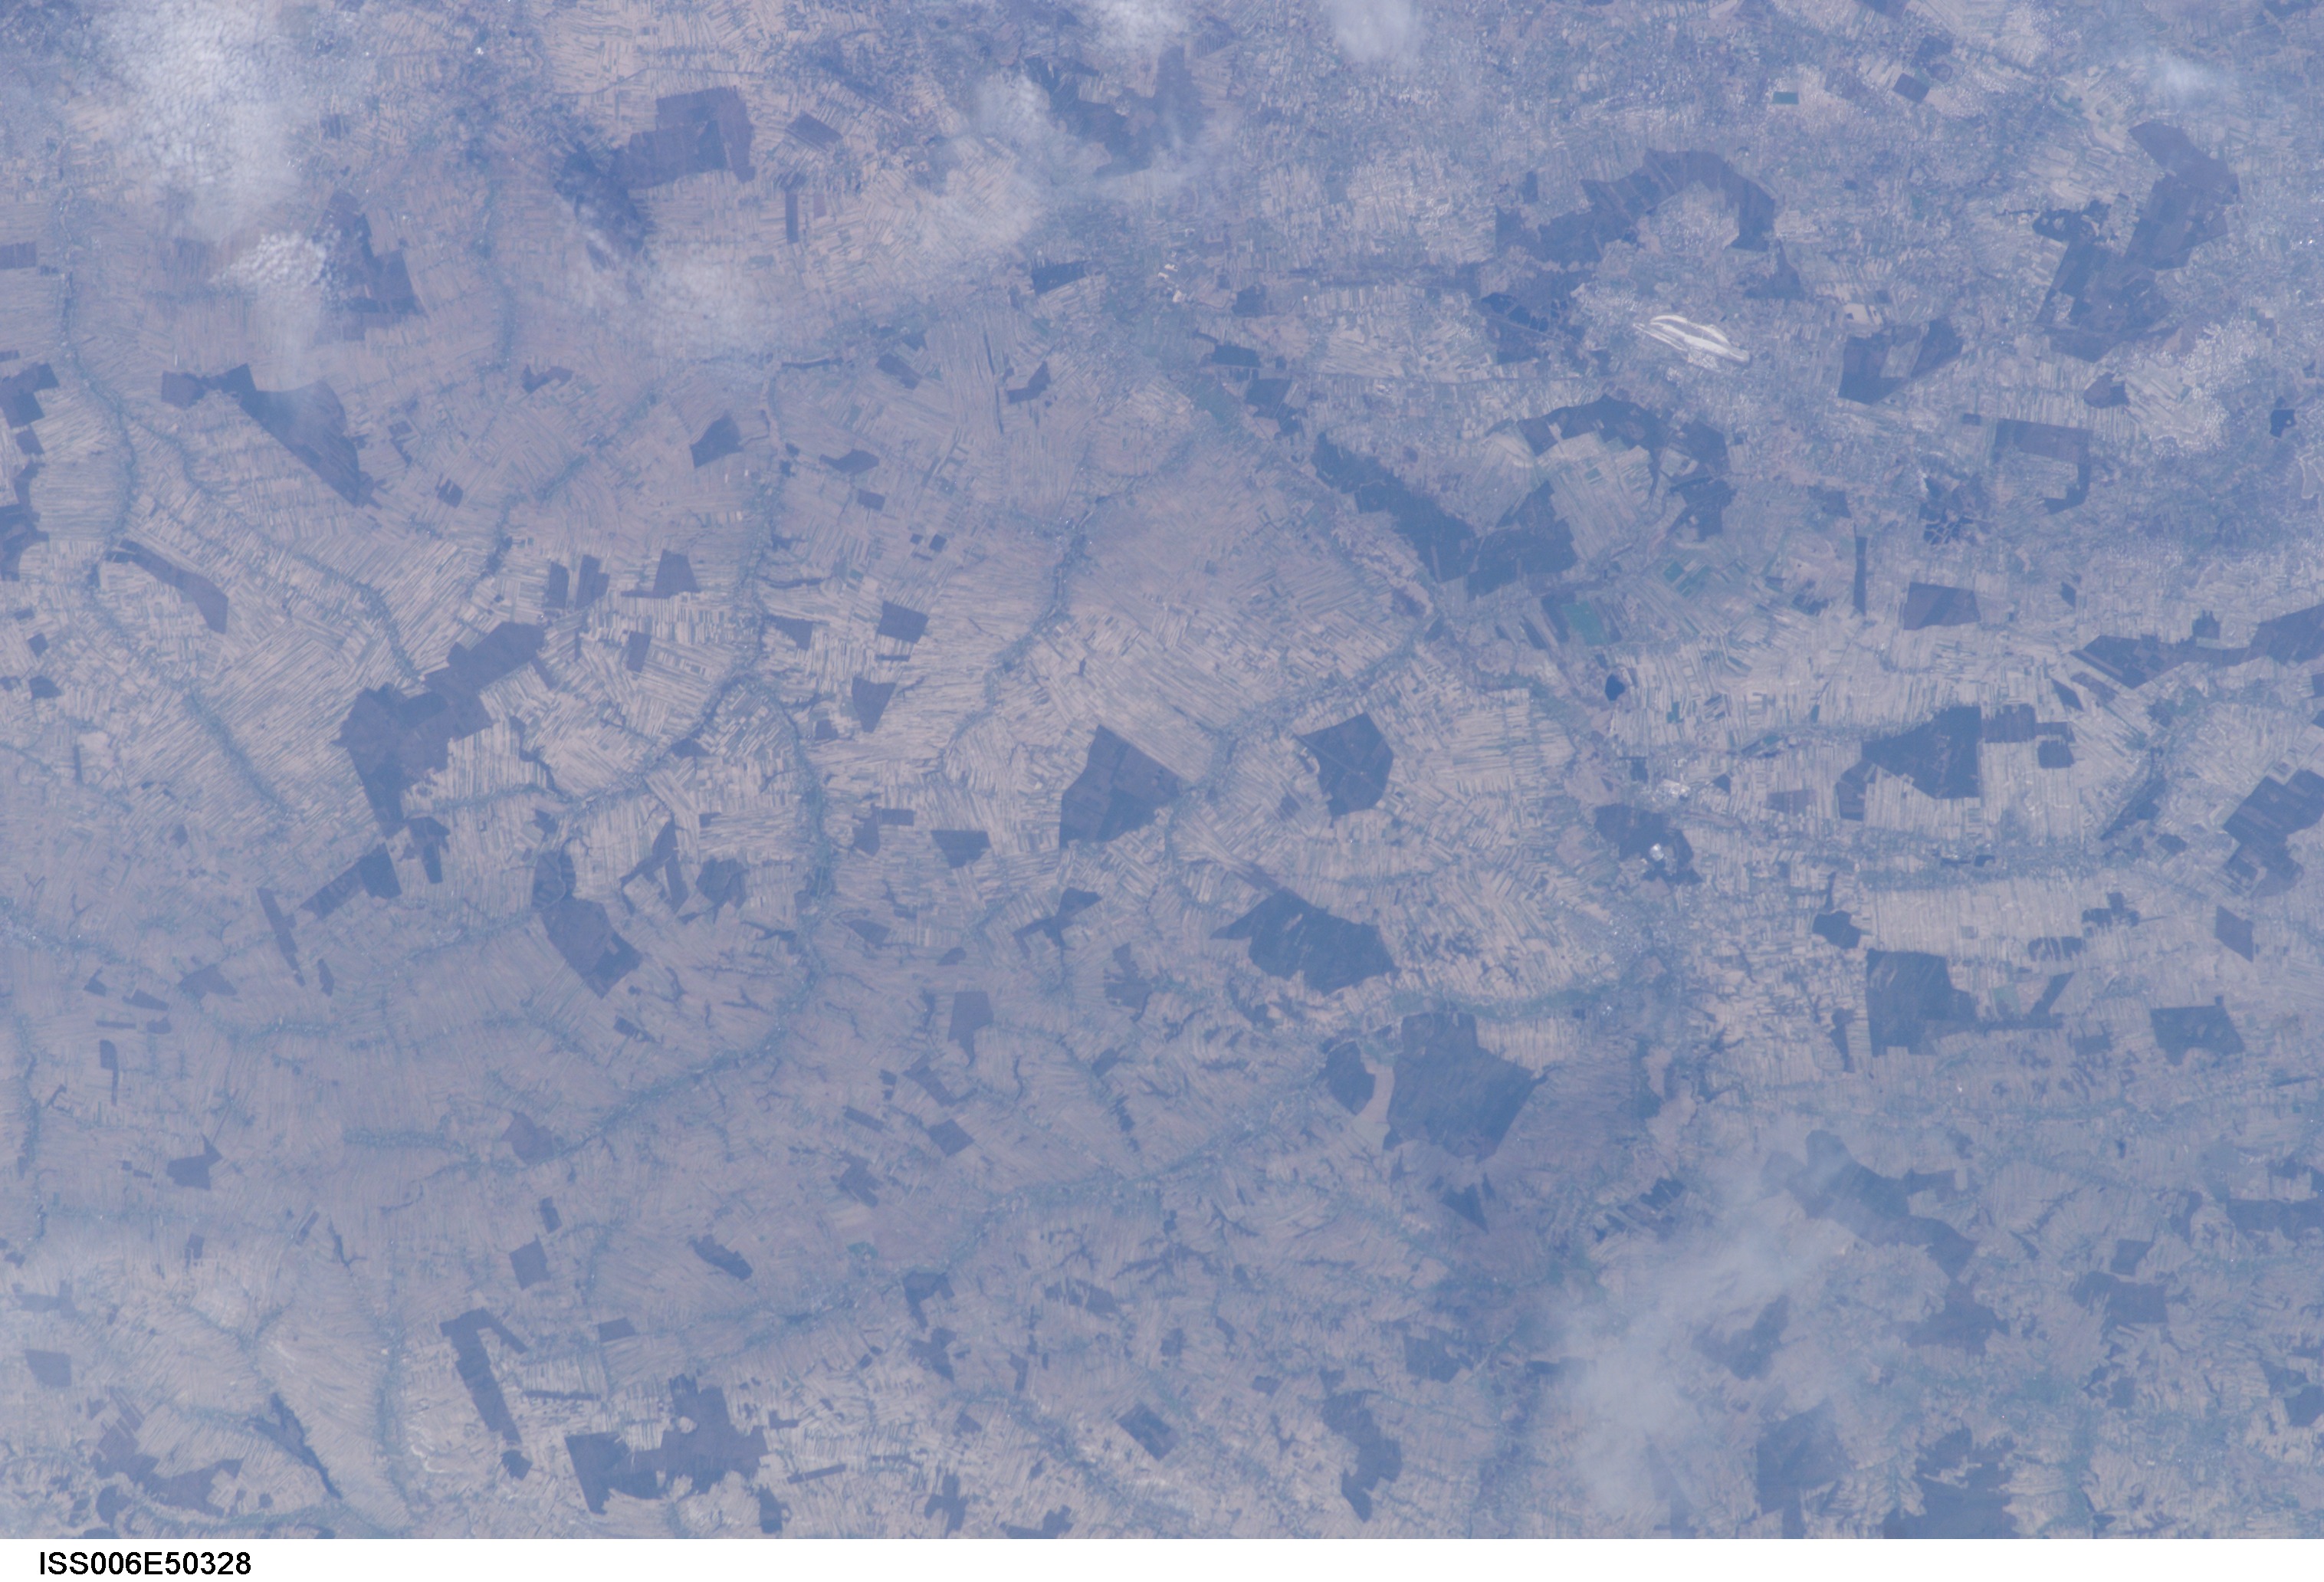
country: POLAND
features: LUBLIN AREA
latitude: 51.0
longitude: 23.0
